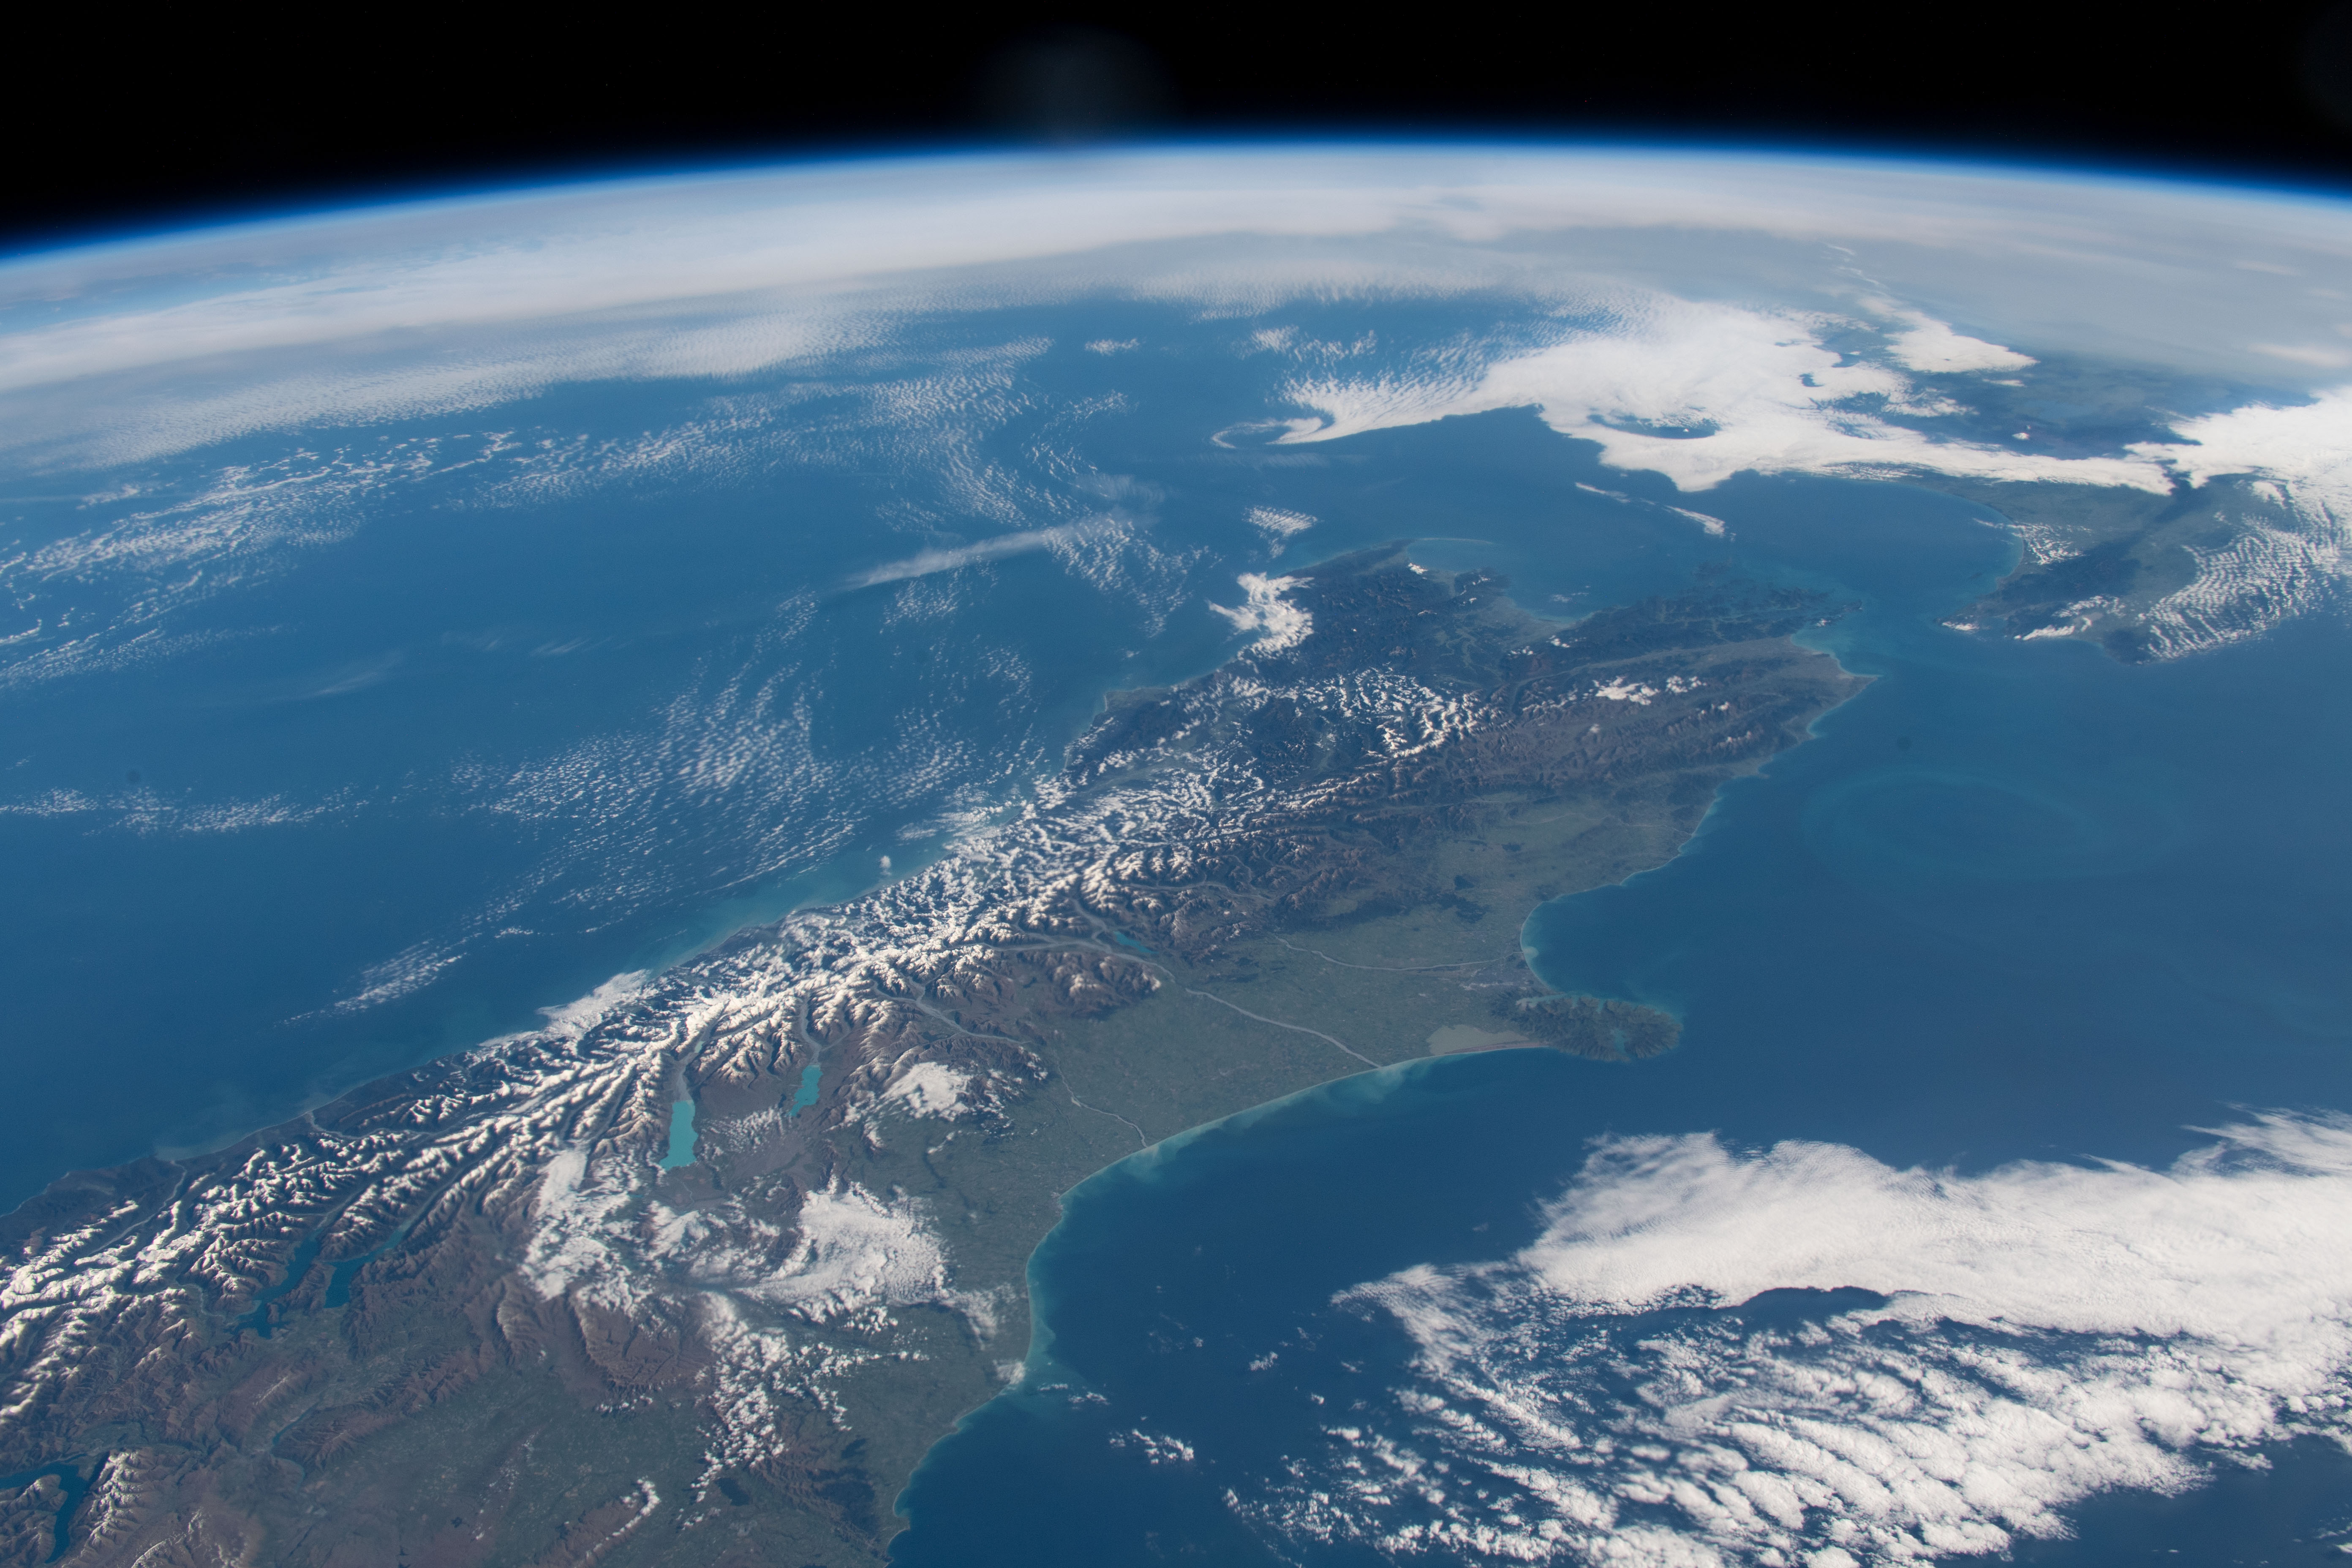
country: NEW ZEALAND-SI
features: NEW ZELAND, SOUTH ISLAND, SOUTHERN ALPS MOUNTAINS, NORTH ISLAND
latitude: -42.5
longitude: 172.0
